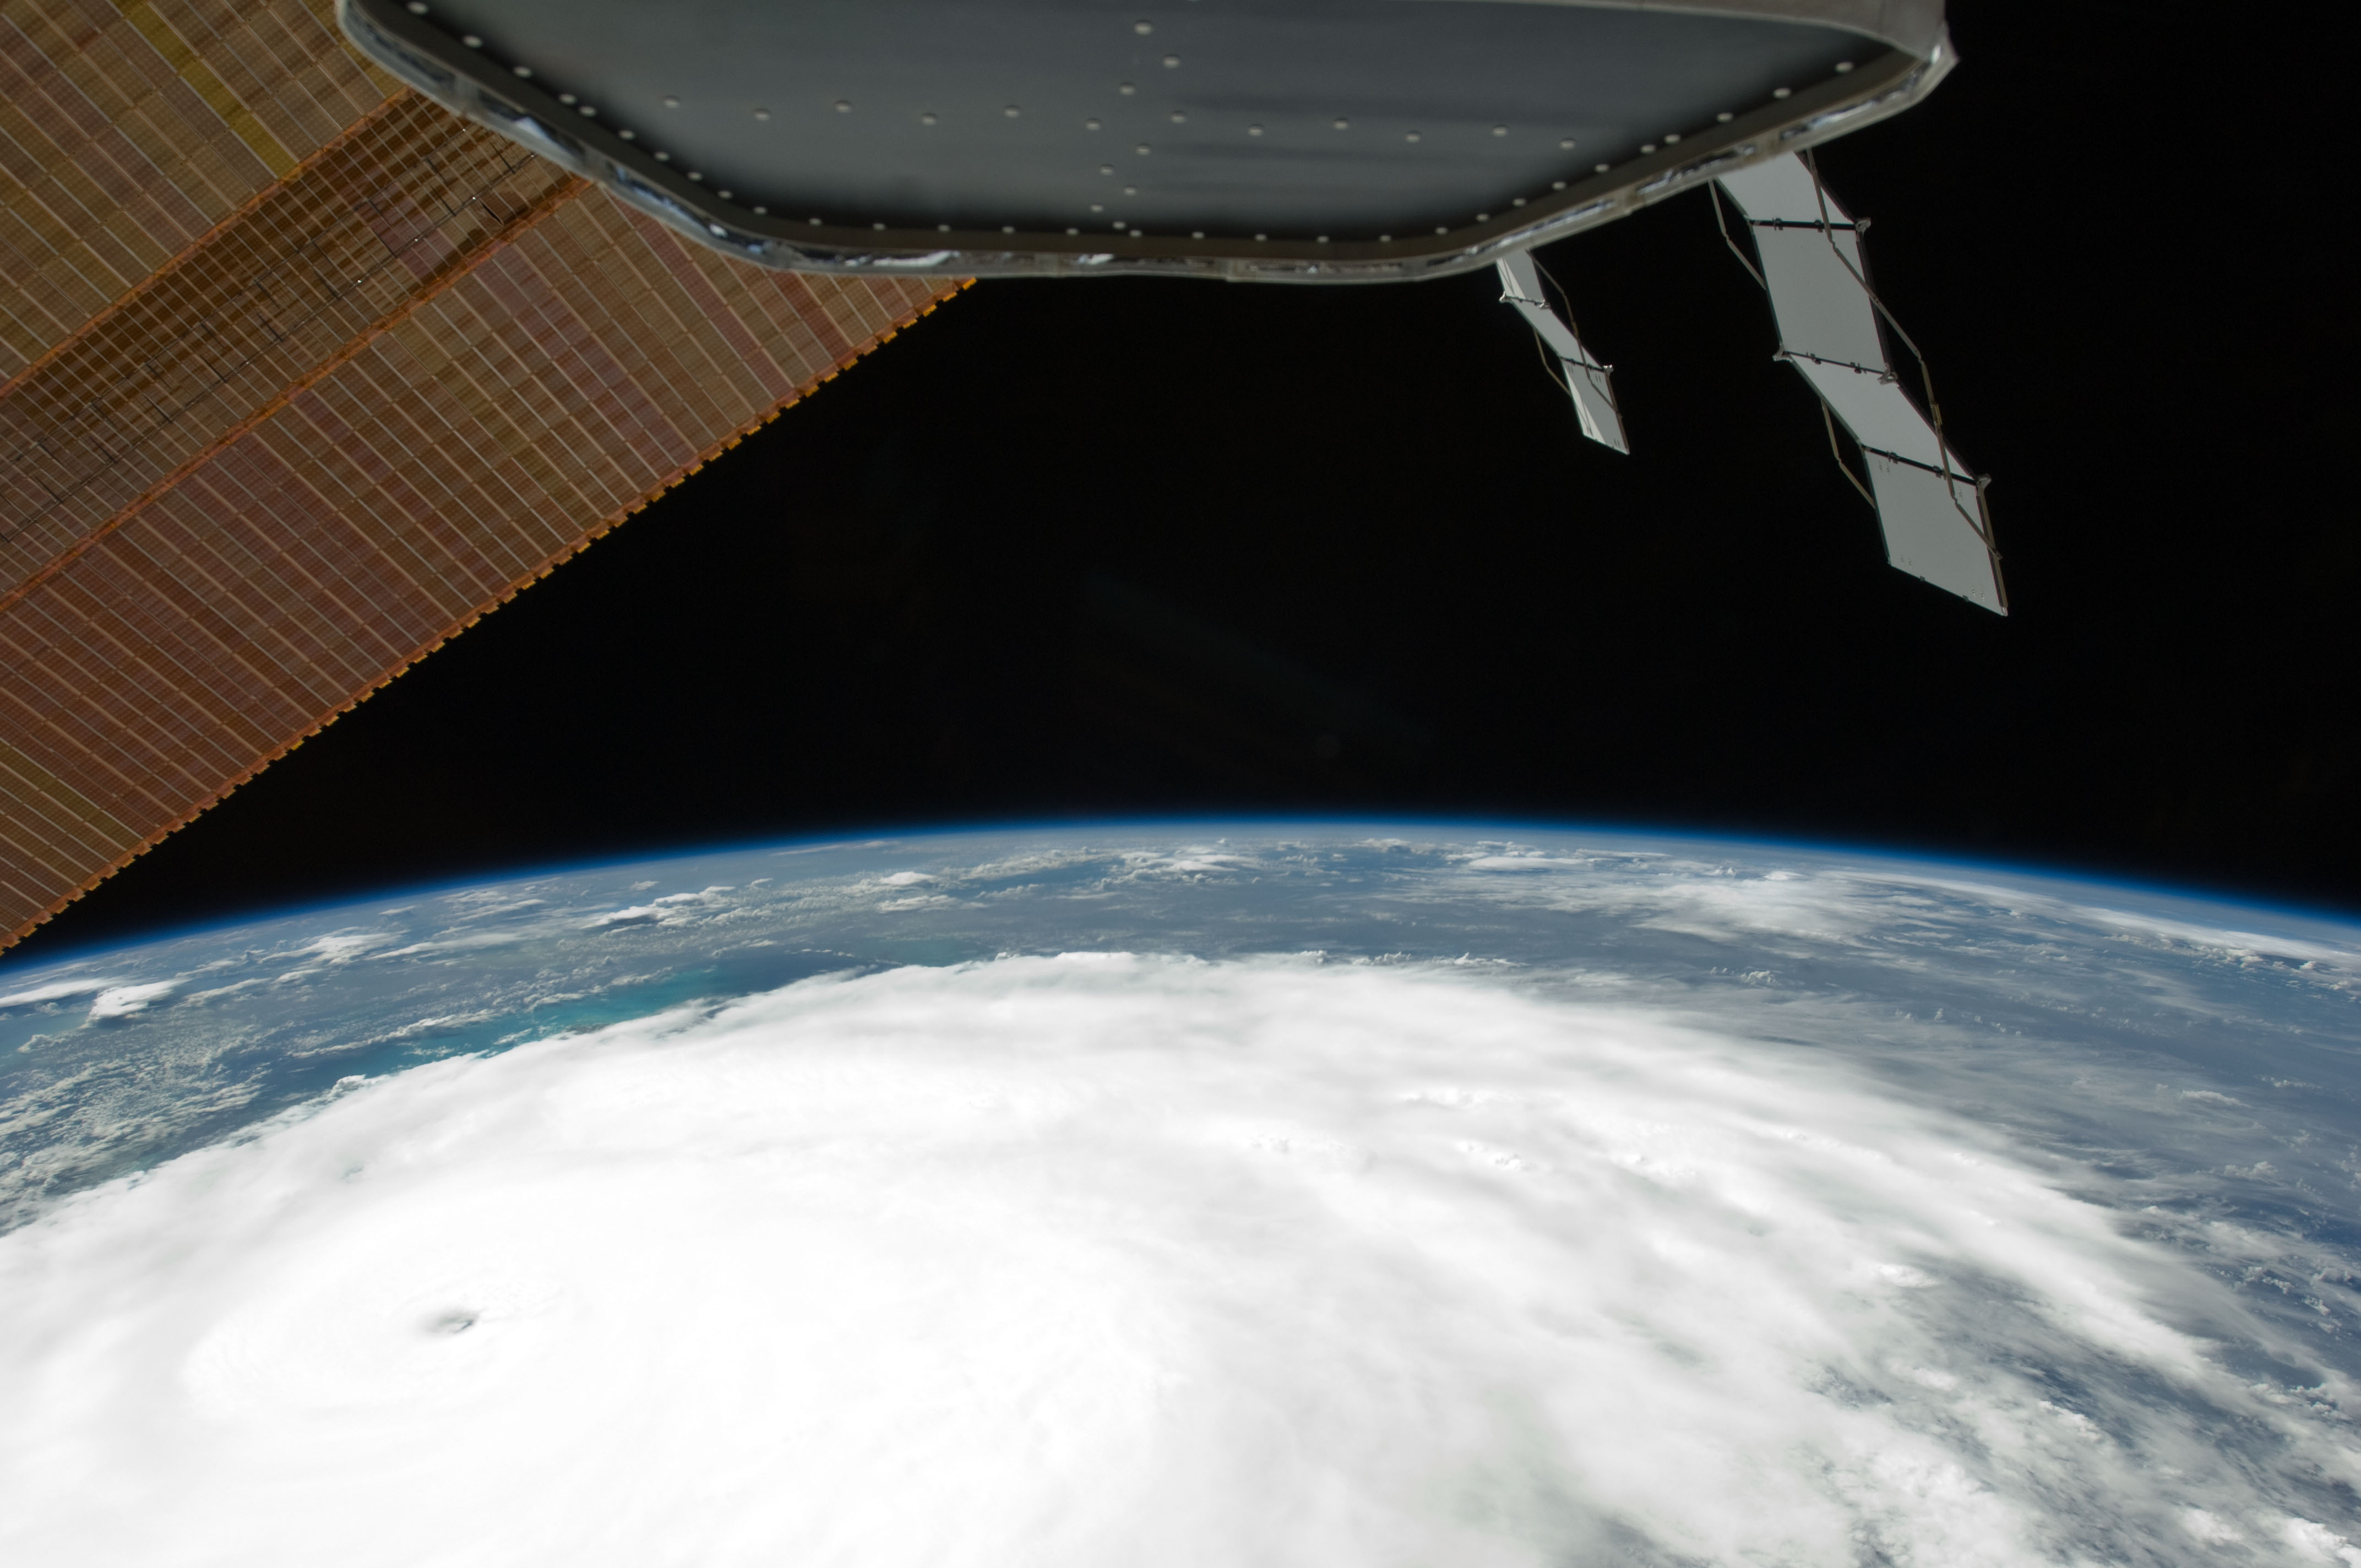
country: BAHAMAS
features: PAN-HURRICANE IRENE, EYE, ATLANTIC O., STORM BANDS, ISS
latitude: 23.5
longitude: -74.5
